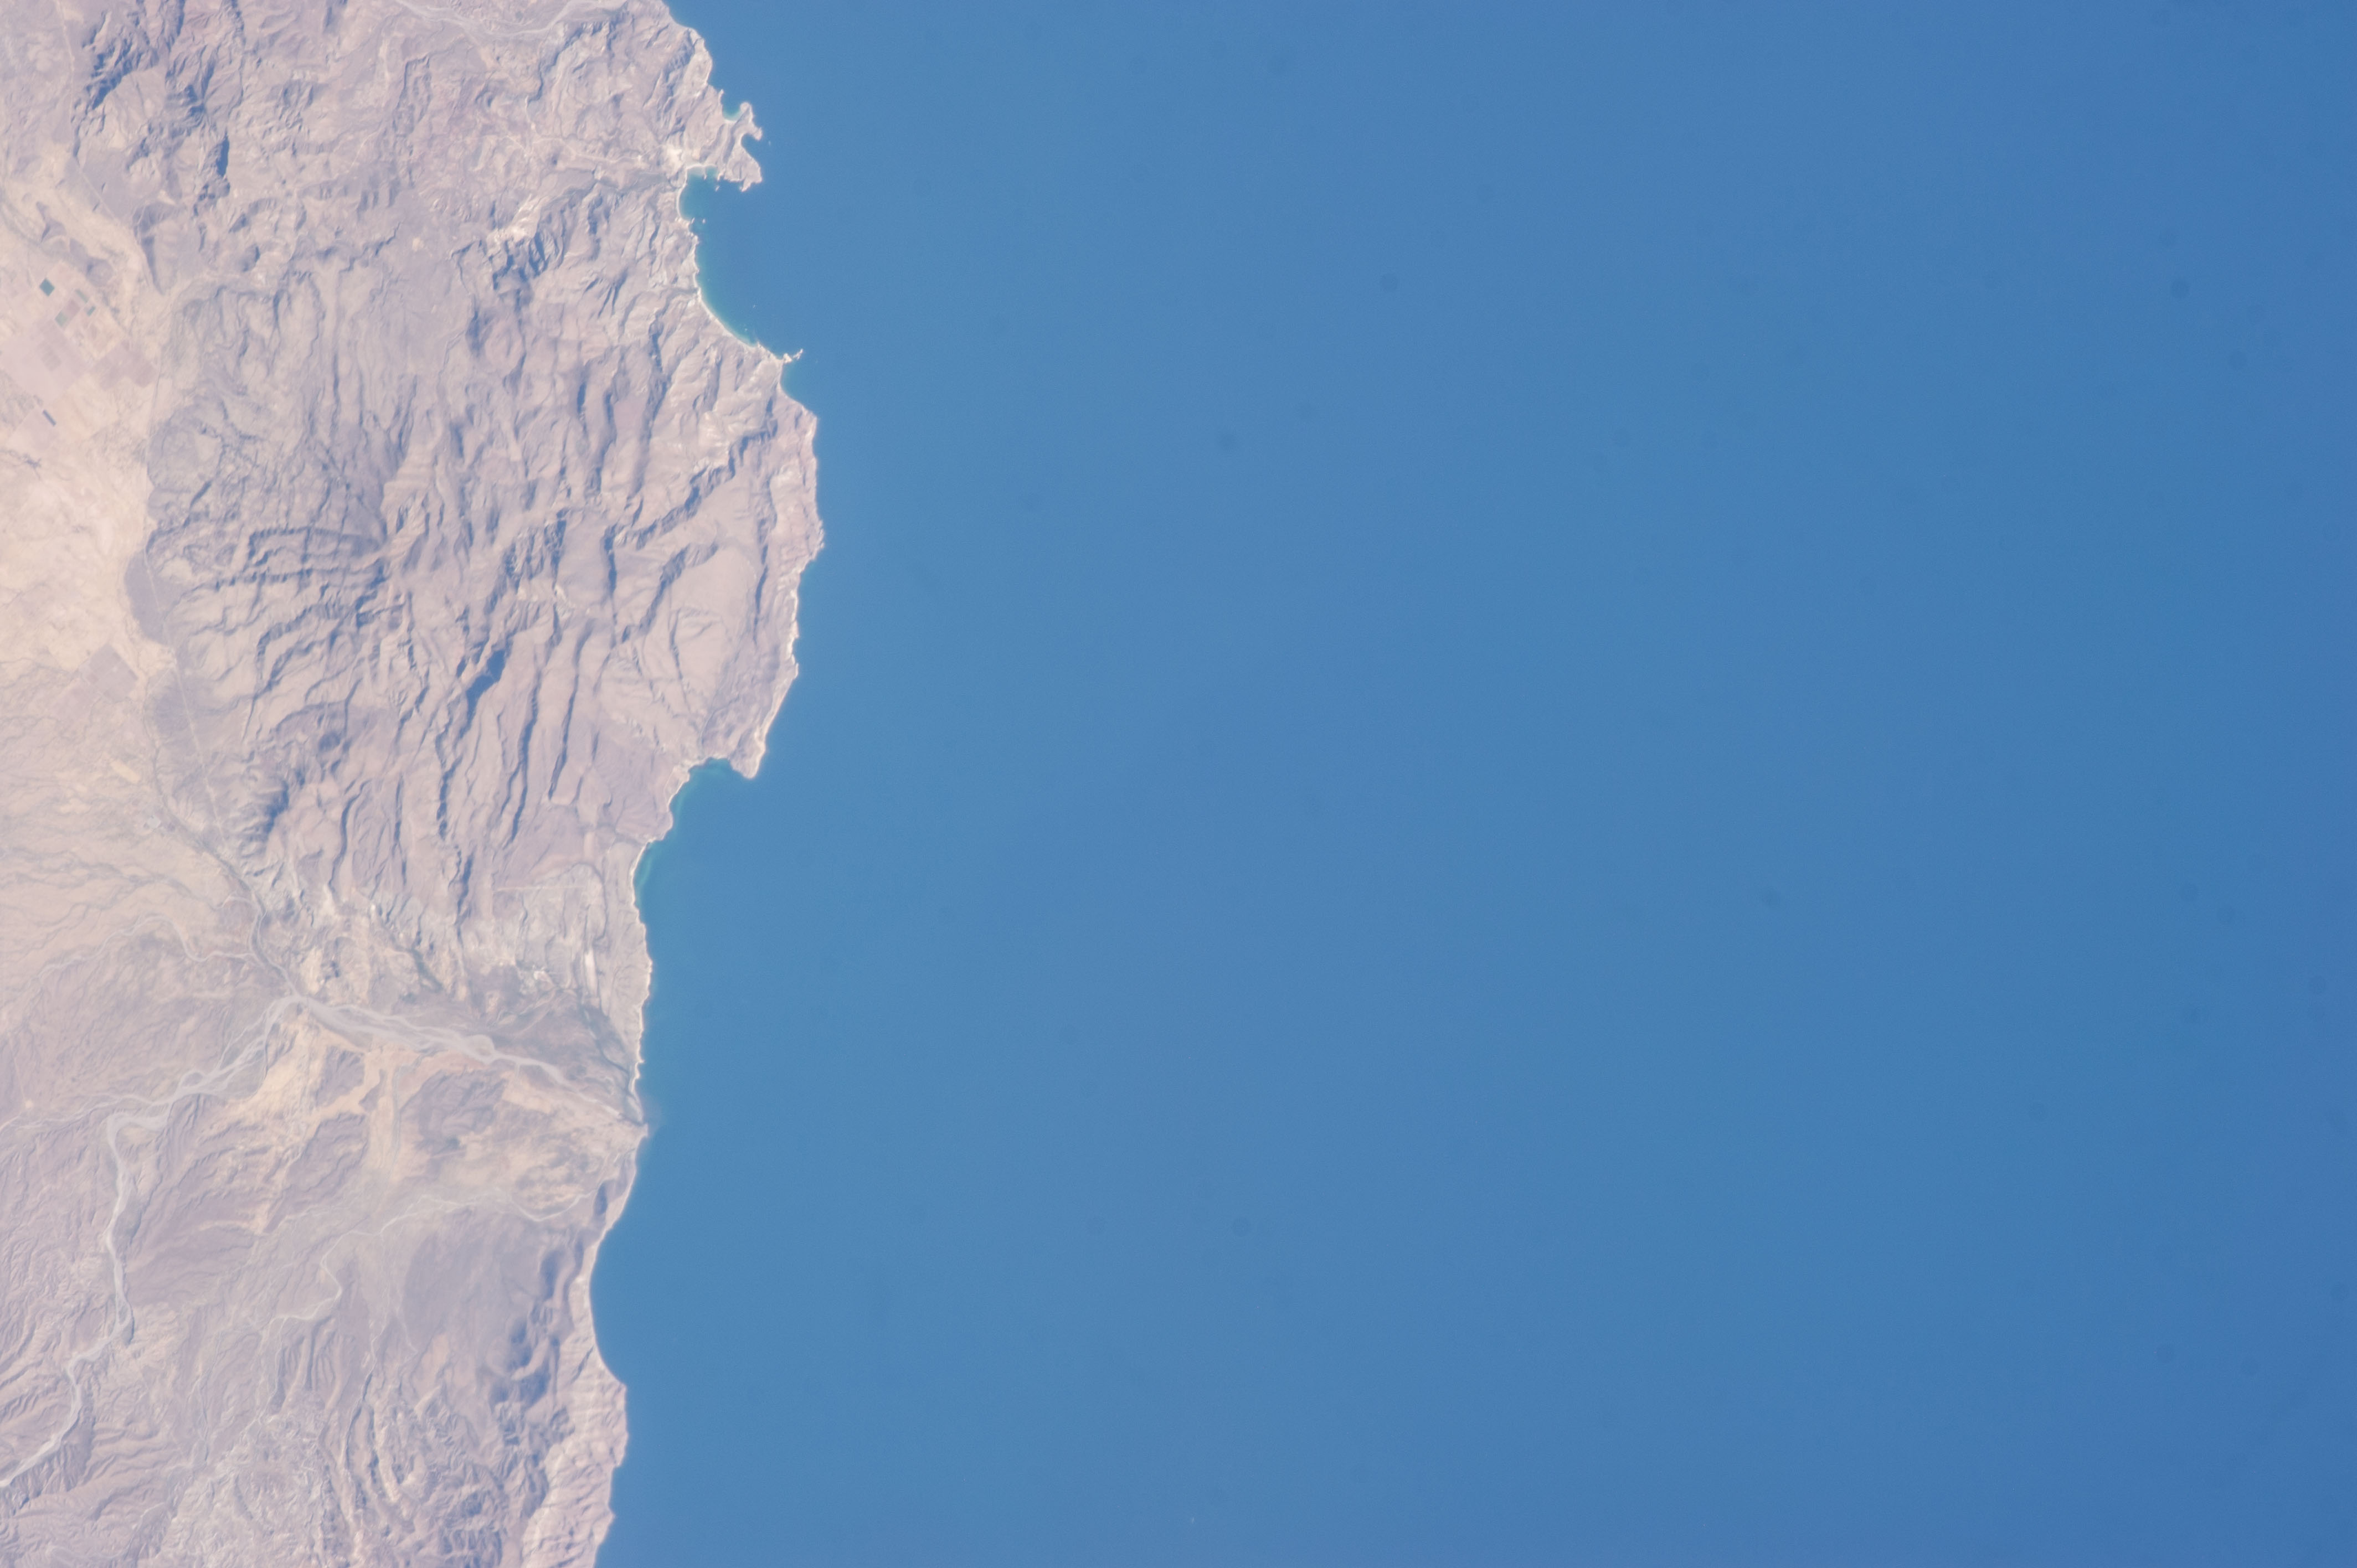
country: MEXICO
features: GULF OF CALIFORNIA, COAST OF BAJA CALIFORNIA, MOUNTAINS
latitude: 26.3
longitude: -111.3
